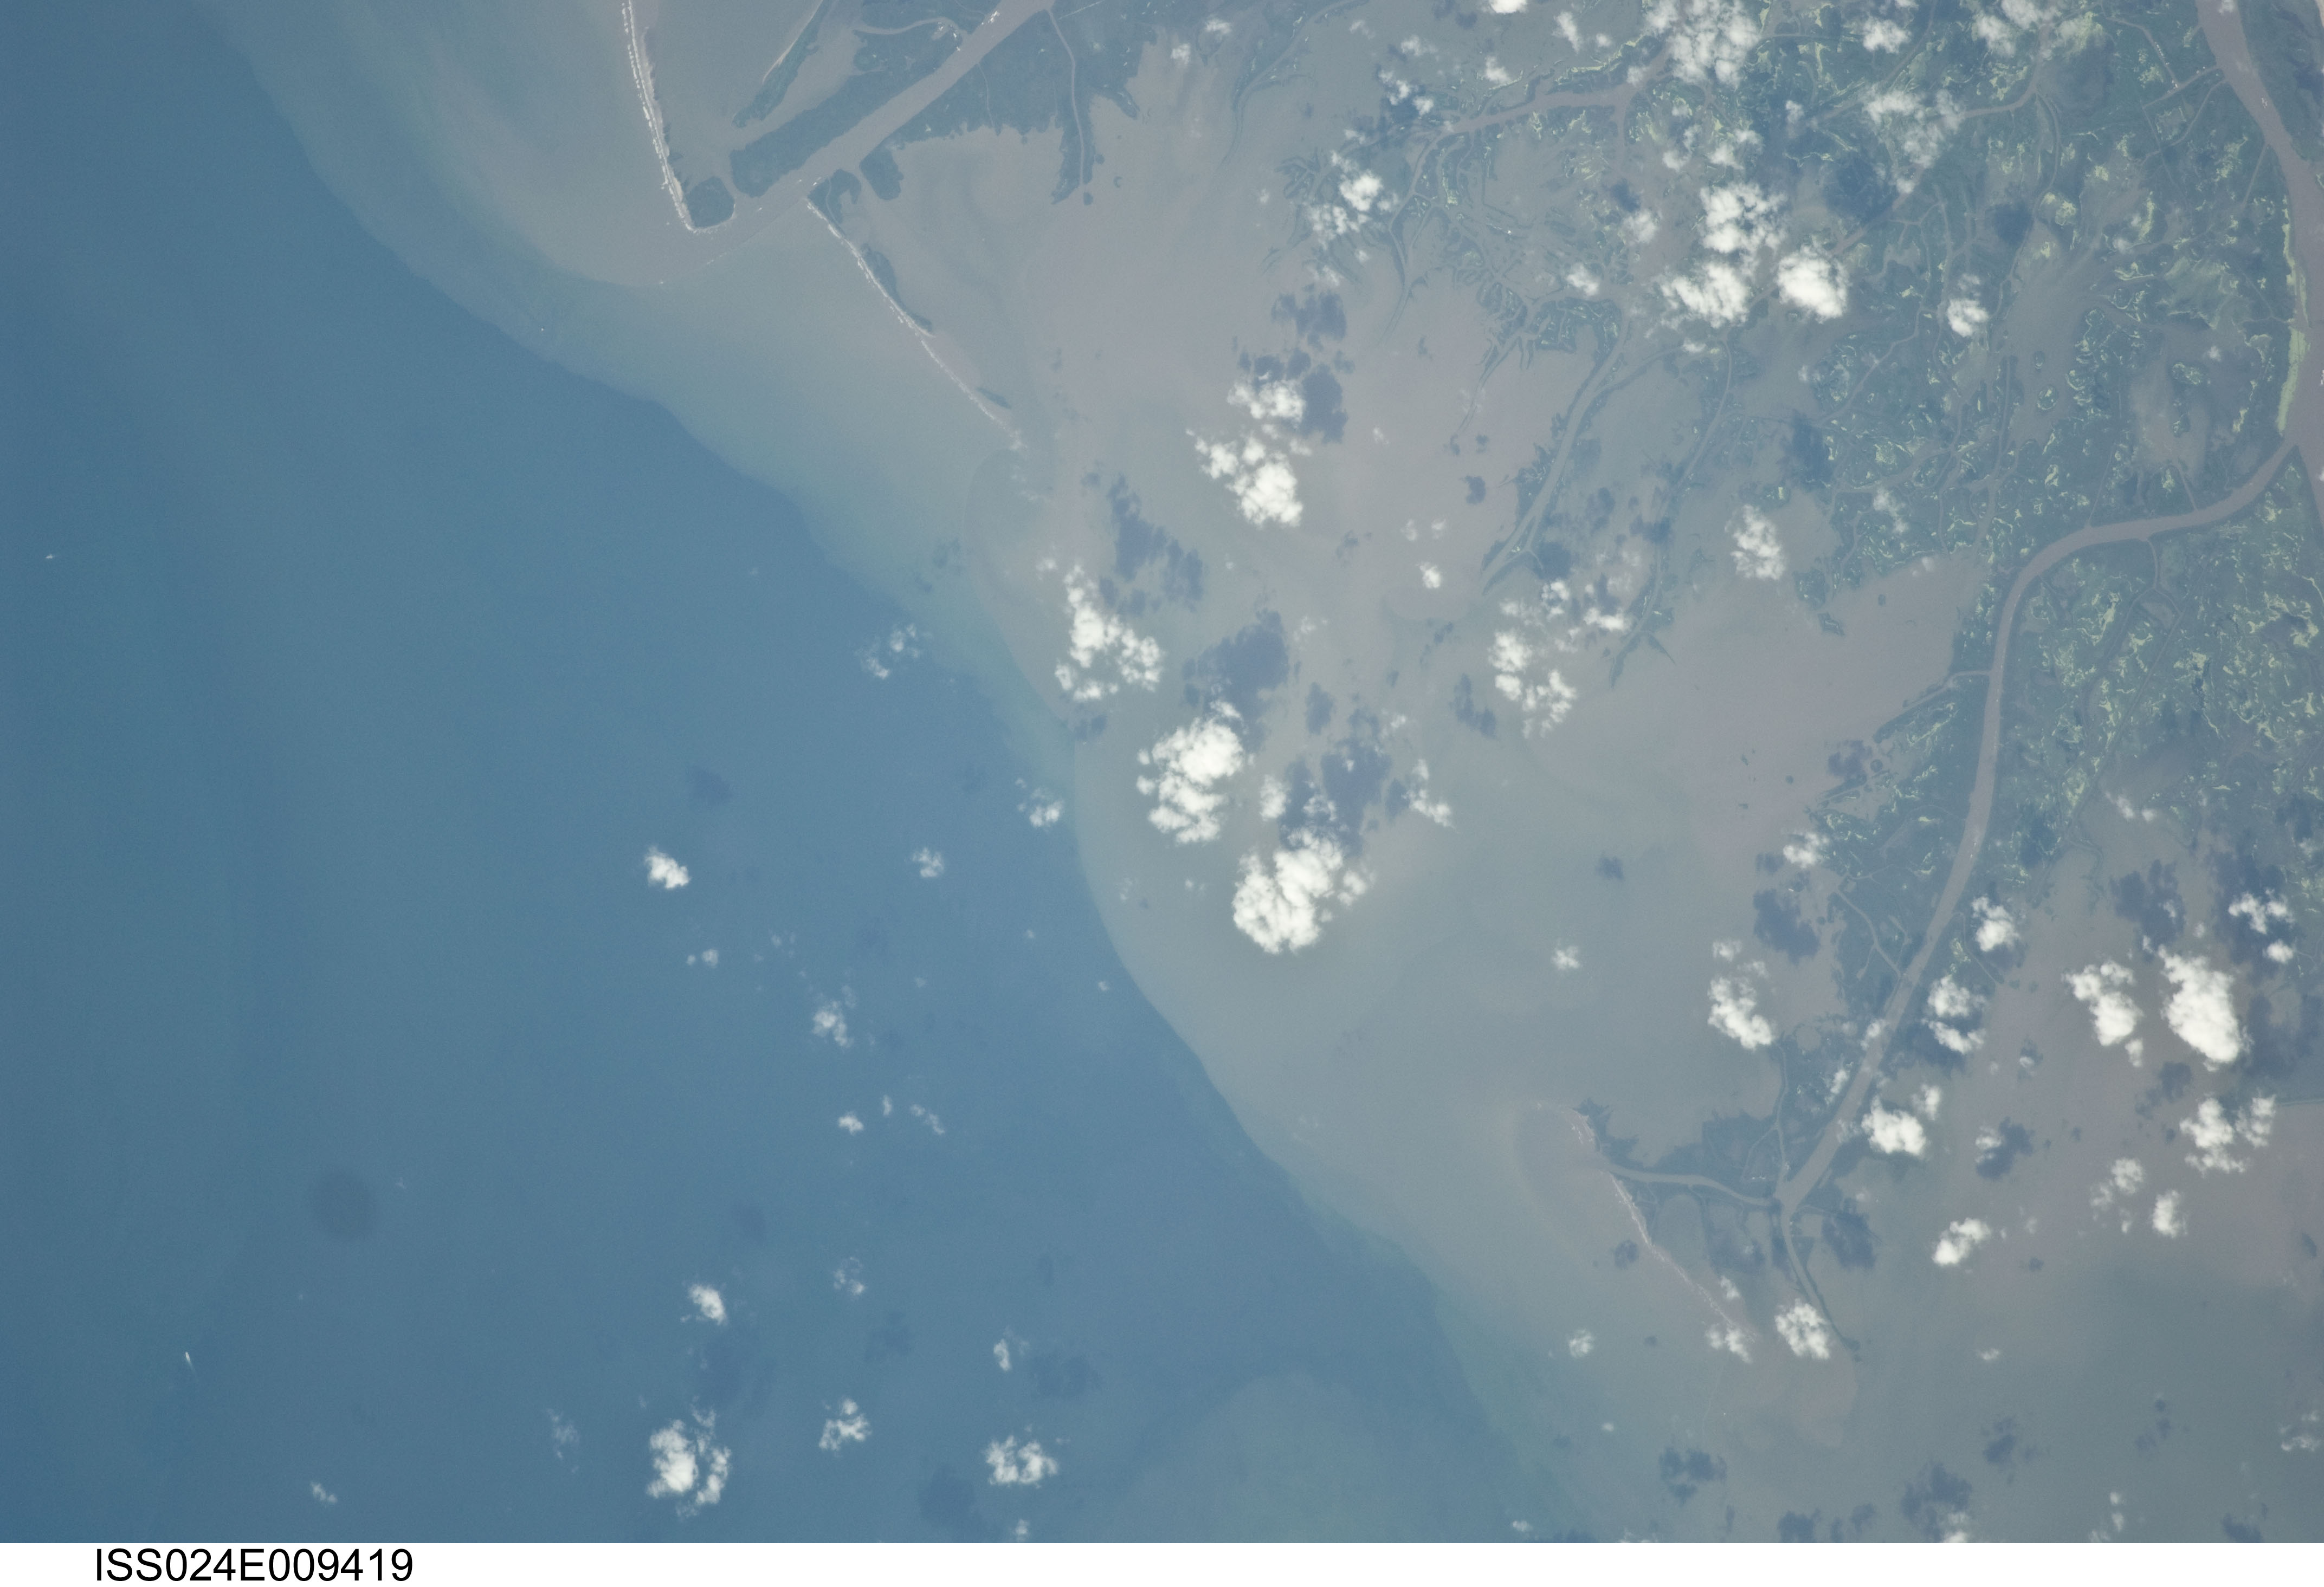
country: USA-LOUISIANA
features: MISSISSIPPI R. DELTA, GARDEN ISLAND BAY, MARSH, SED., PASSES
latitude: 29.1
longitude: -89.1
